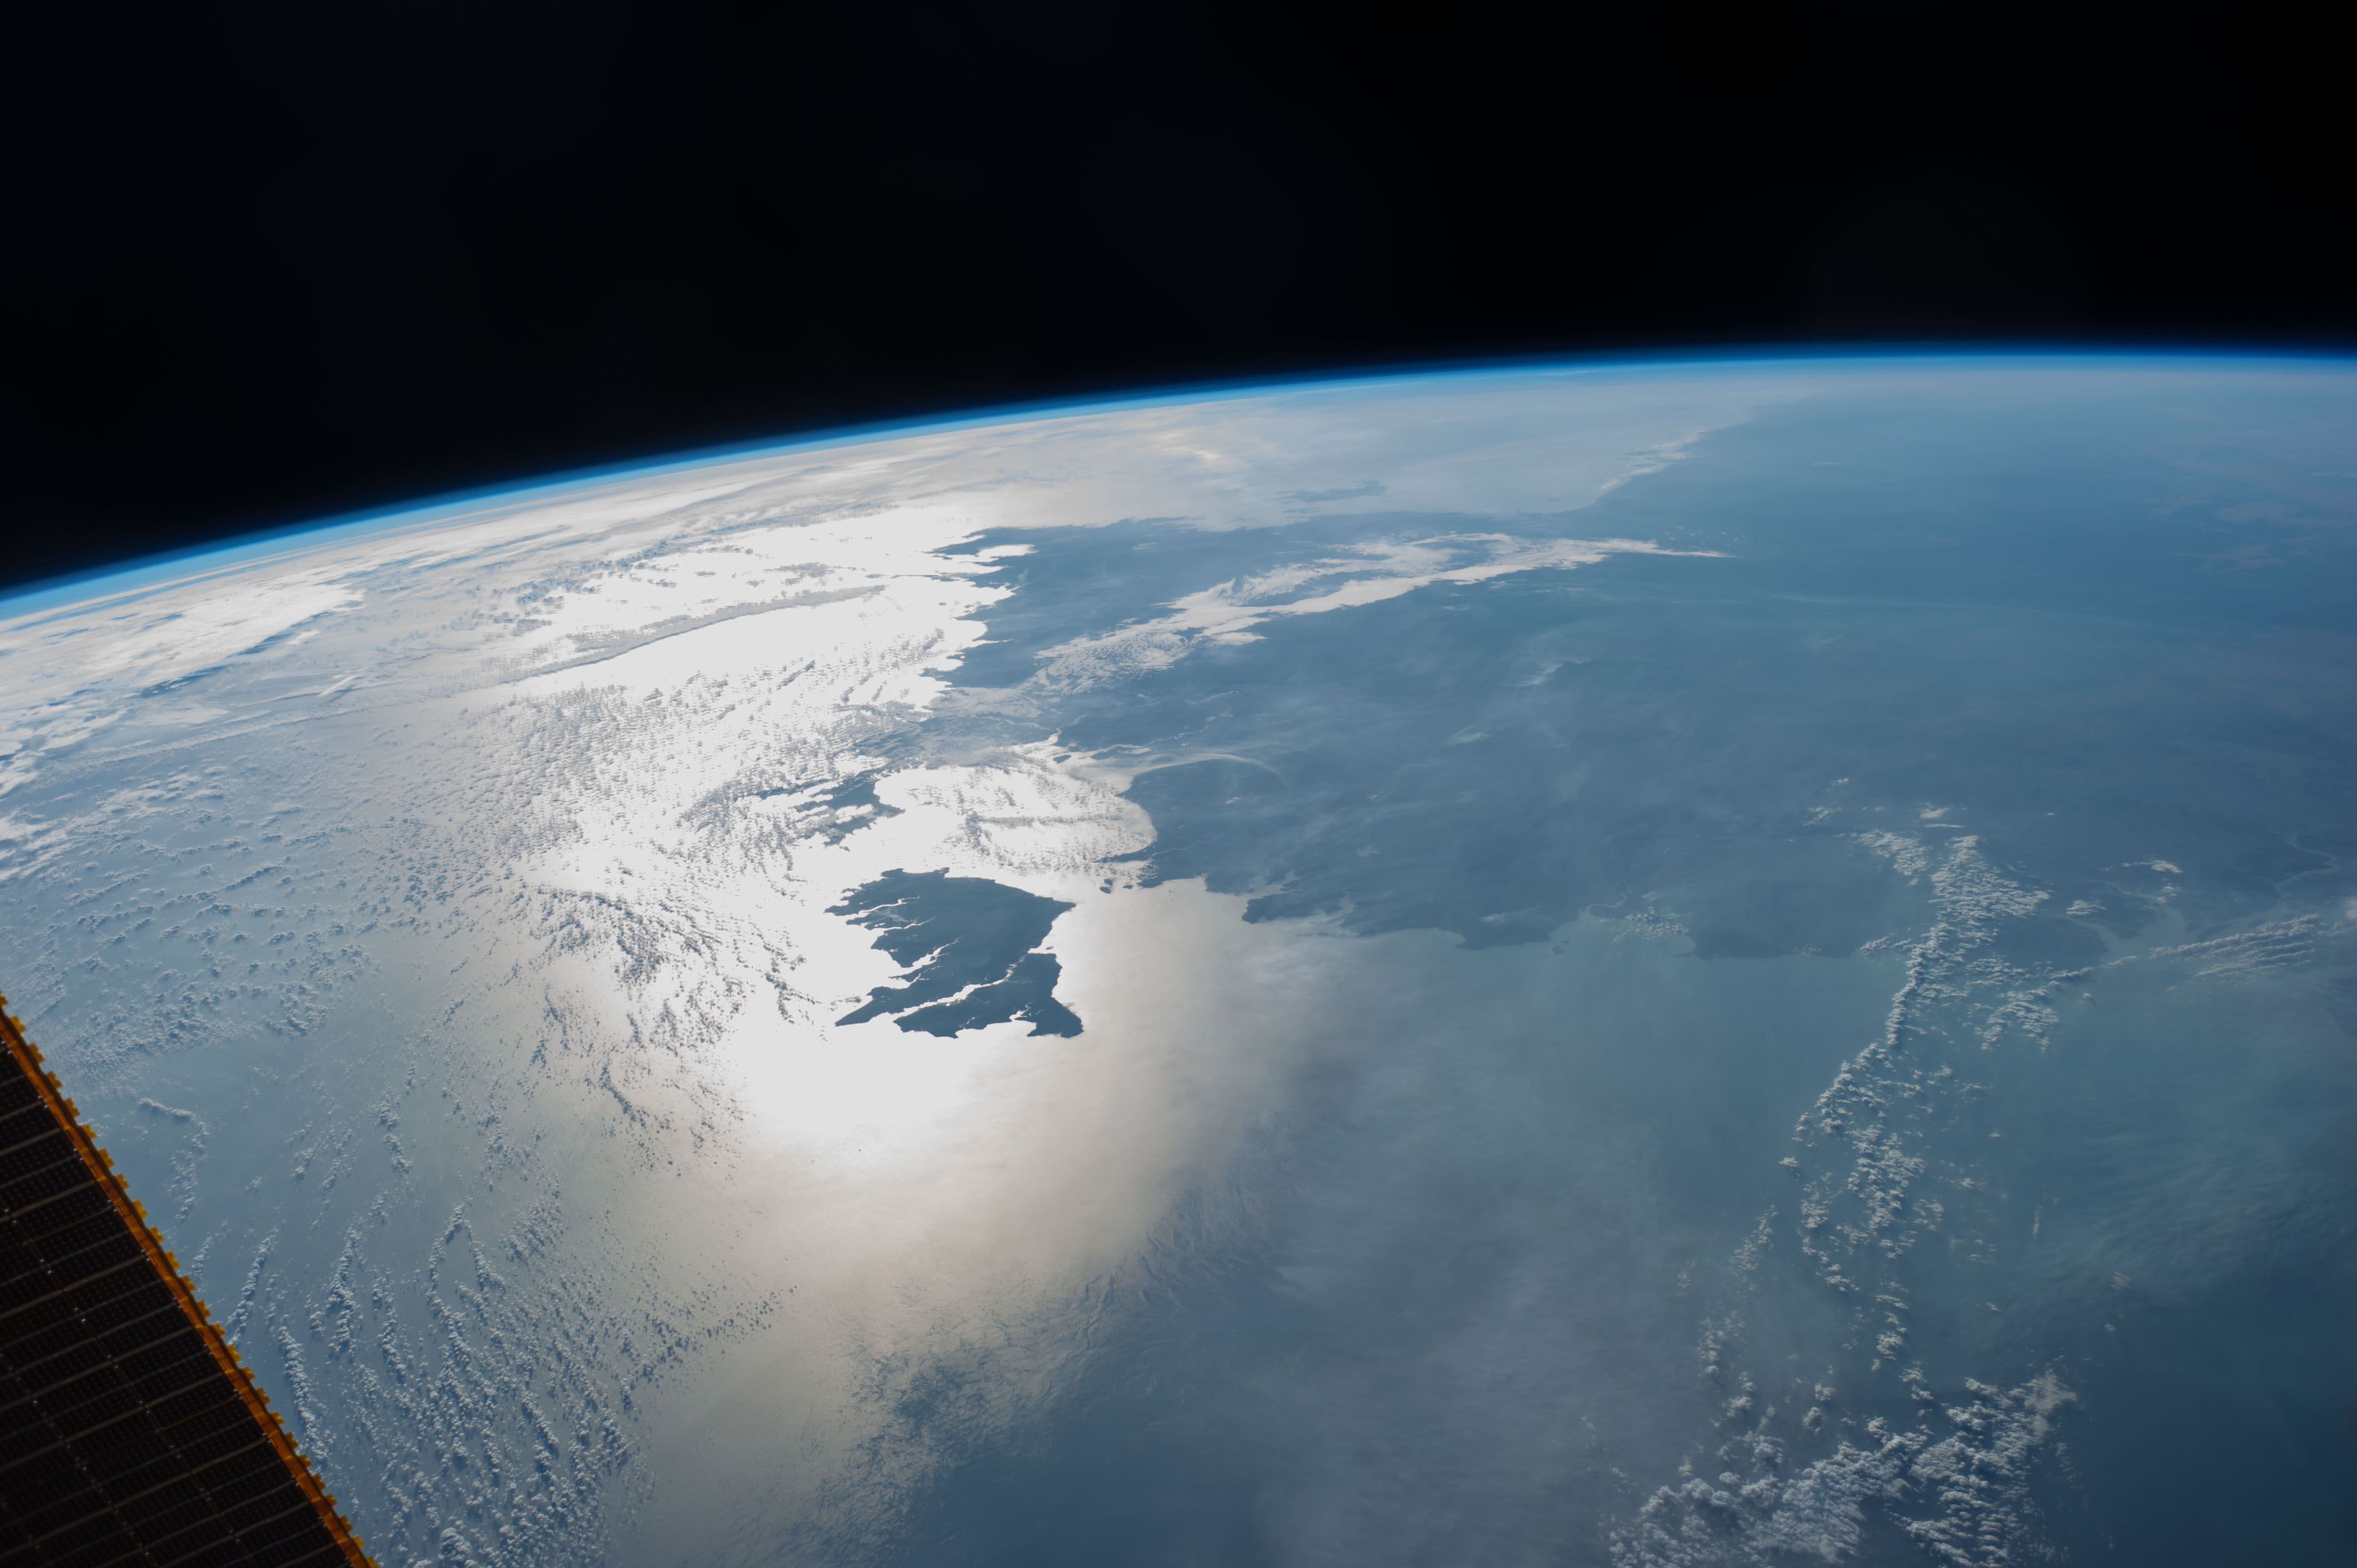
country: AUSTRALIA-NT
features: VAN DIEMAN G., BEAGLE G., TIMOR S., ARAFURA S., ATMOSPHERIC LIMB
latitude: -12.0
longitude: 130.5
